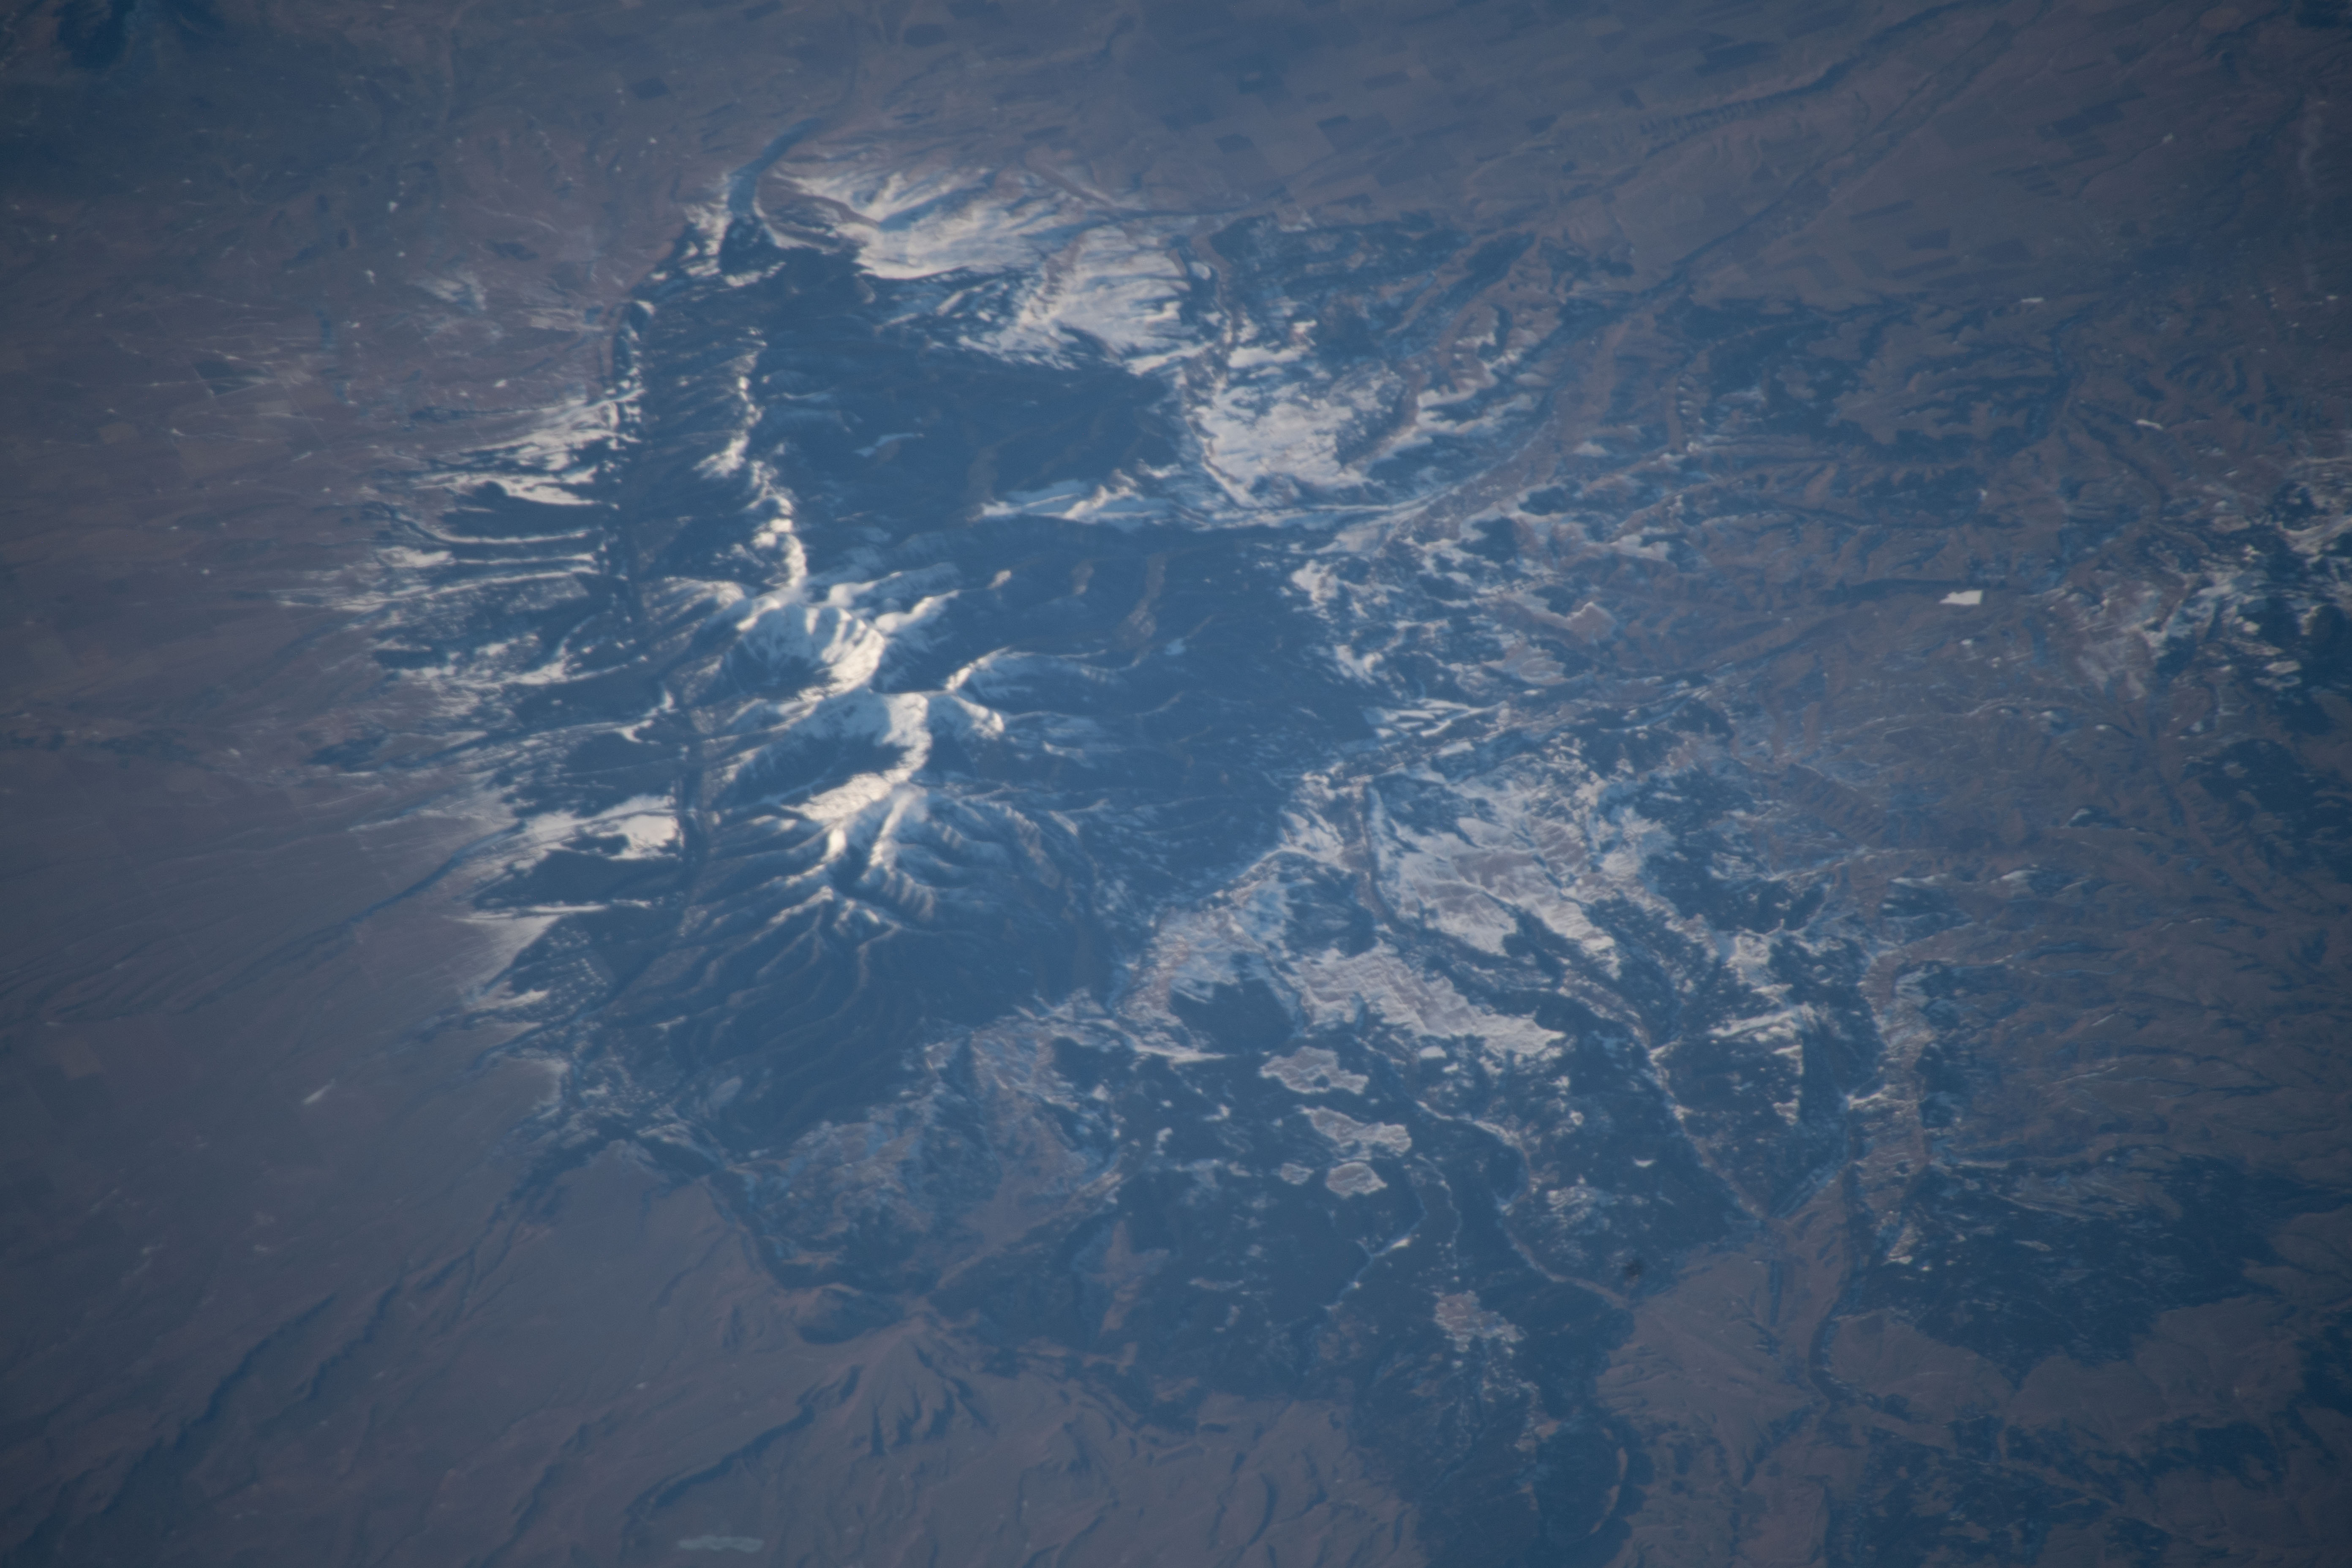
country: USA-MONTANA
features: GREATHOUSE PEAK,OLD BALDY,KNIFE BLADE RIDGE
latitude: 46.8
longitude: -109.3
